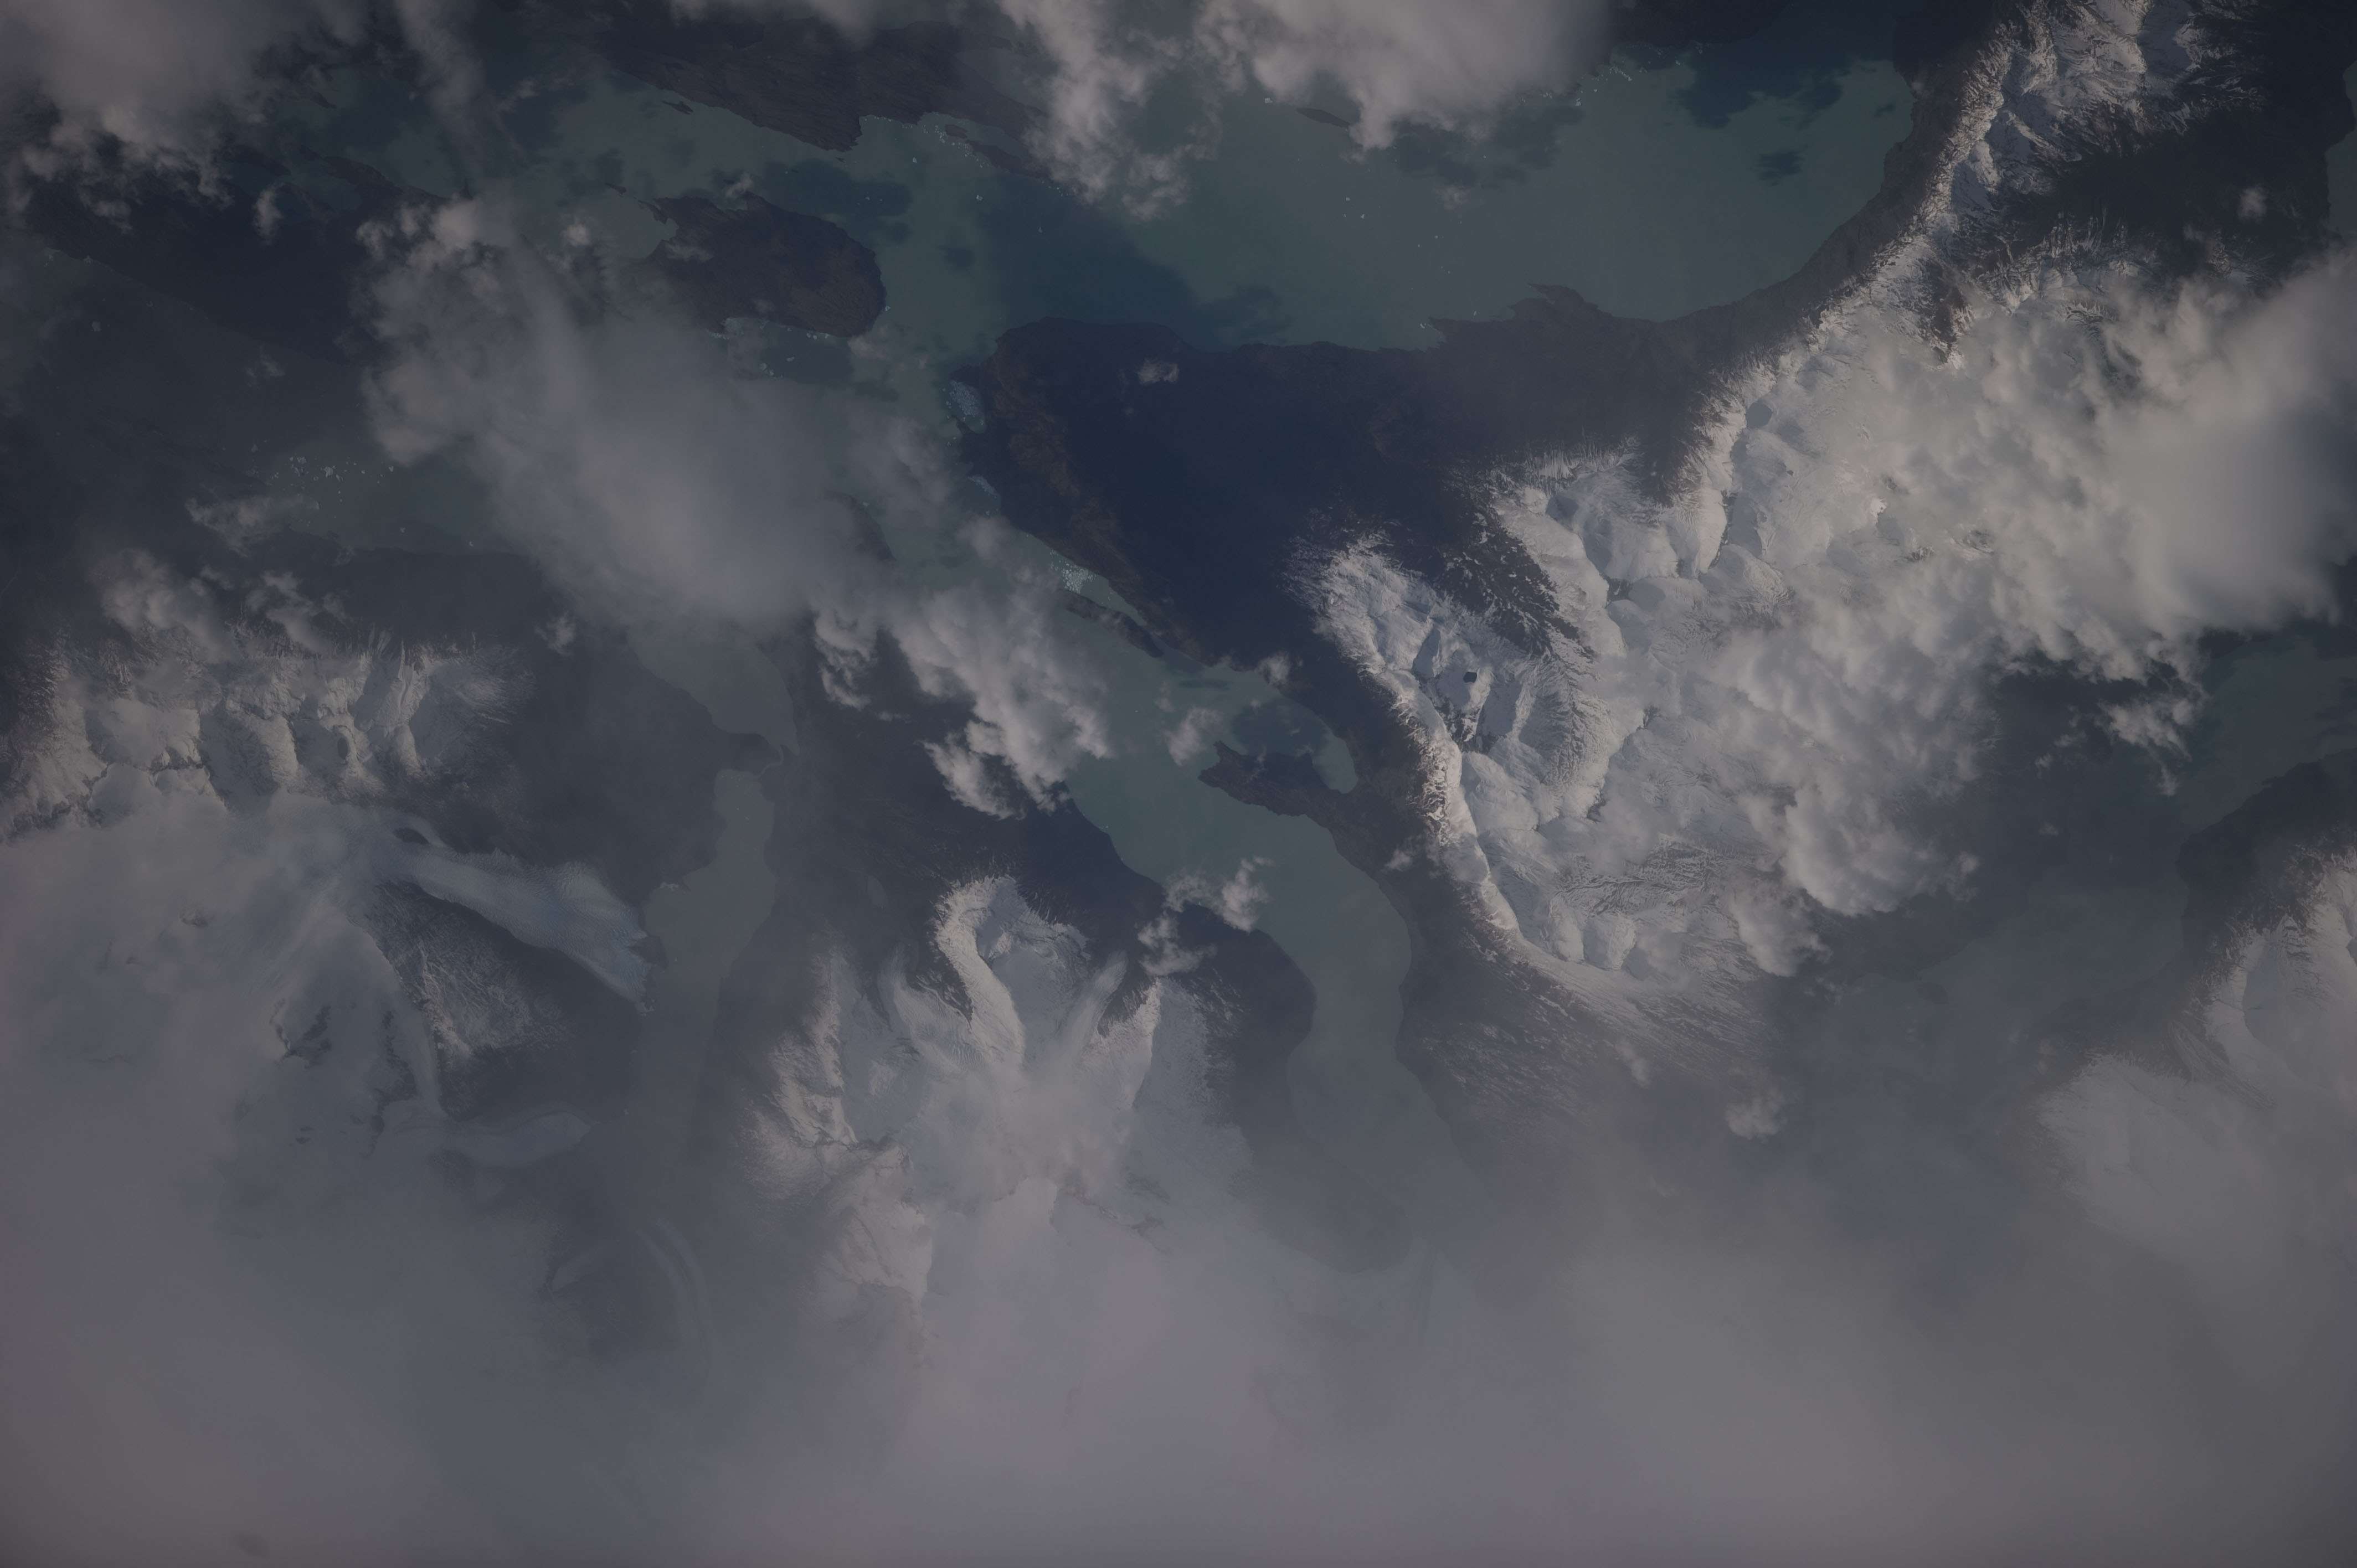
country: ARGENTINA
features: AGASSIZ GL., L. ARGENTINO
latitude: -50.2
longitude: -73.2
